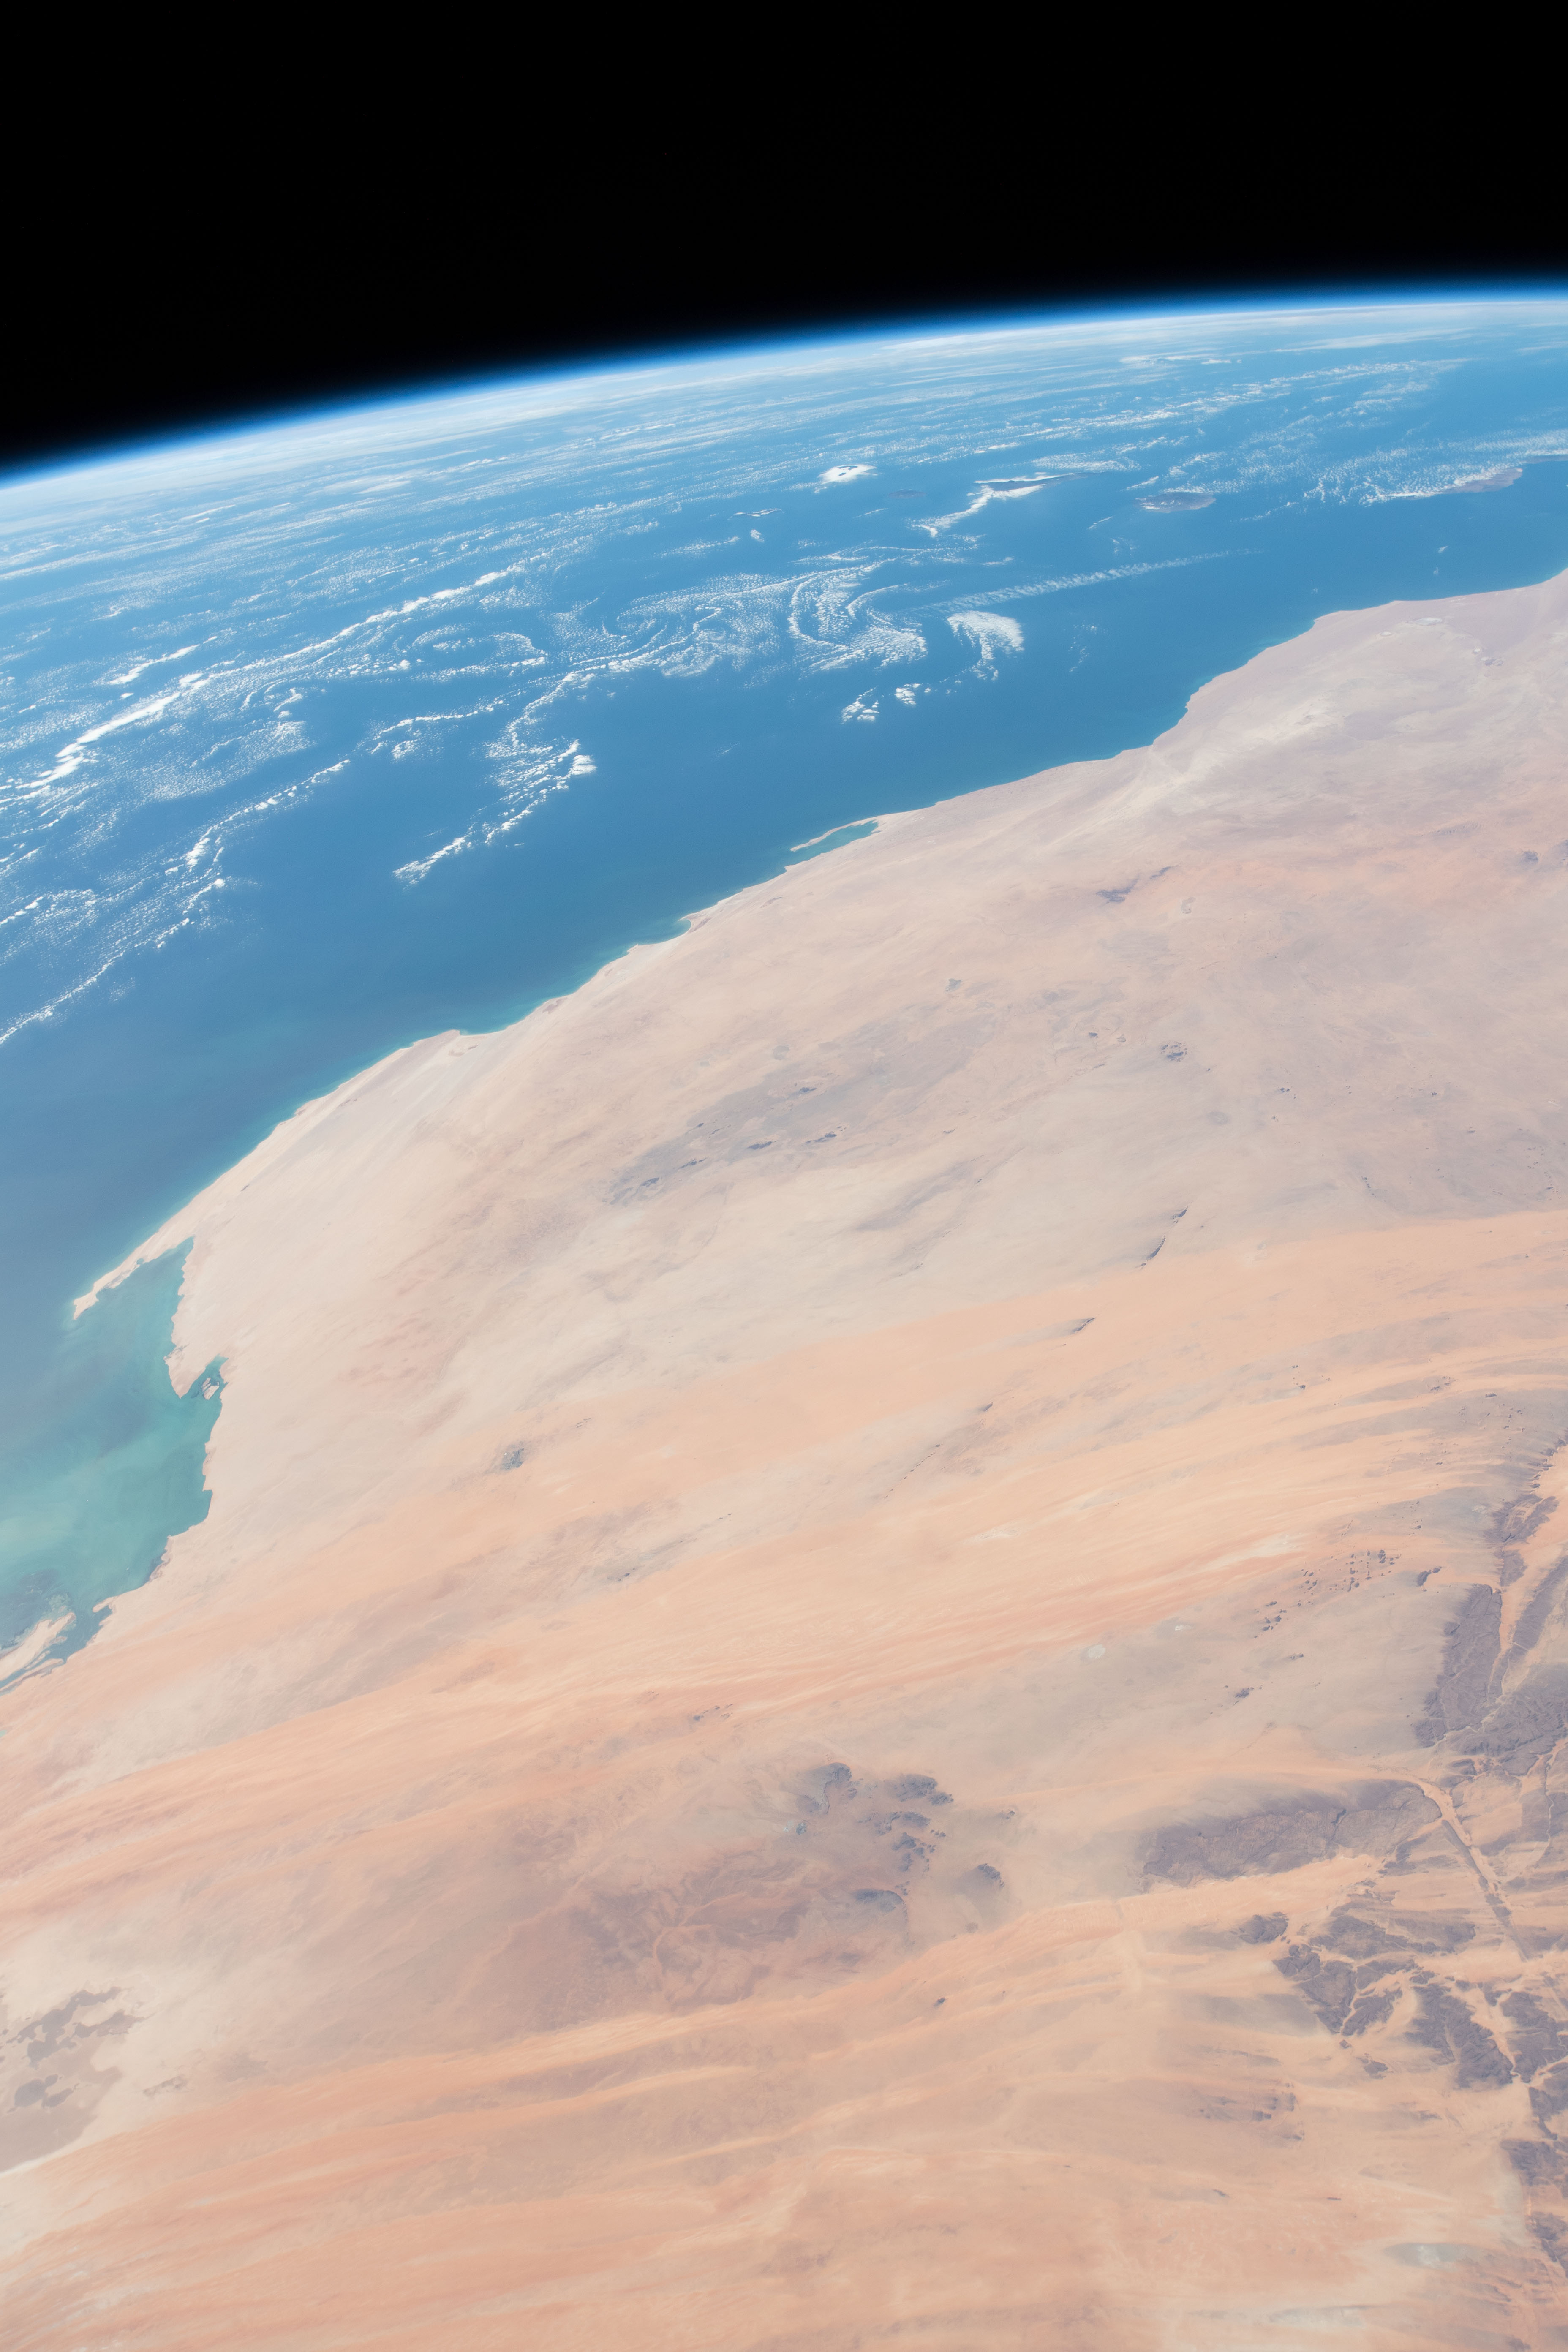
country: MAURITANIA
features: NOUAKCHOTT, SANGRAVE, NOUADHIBOU, LA GUERA, ATLANTIC OCEAN, SAHARA DESERT, ATAR
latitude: 21.0
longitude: -15.0
